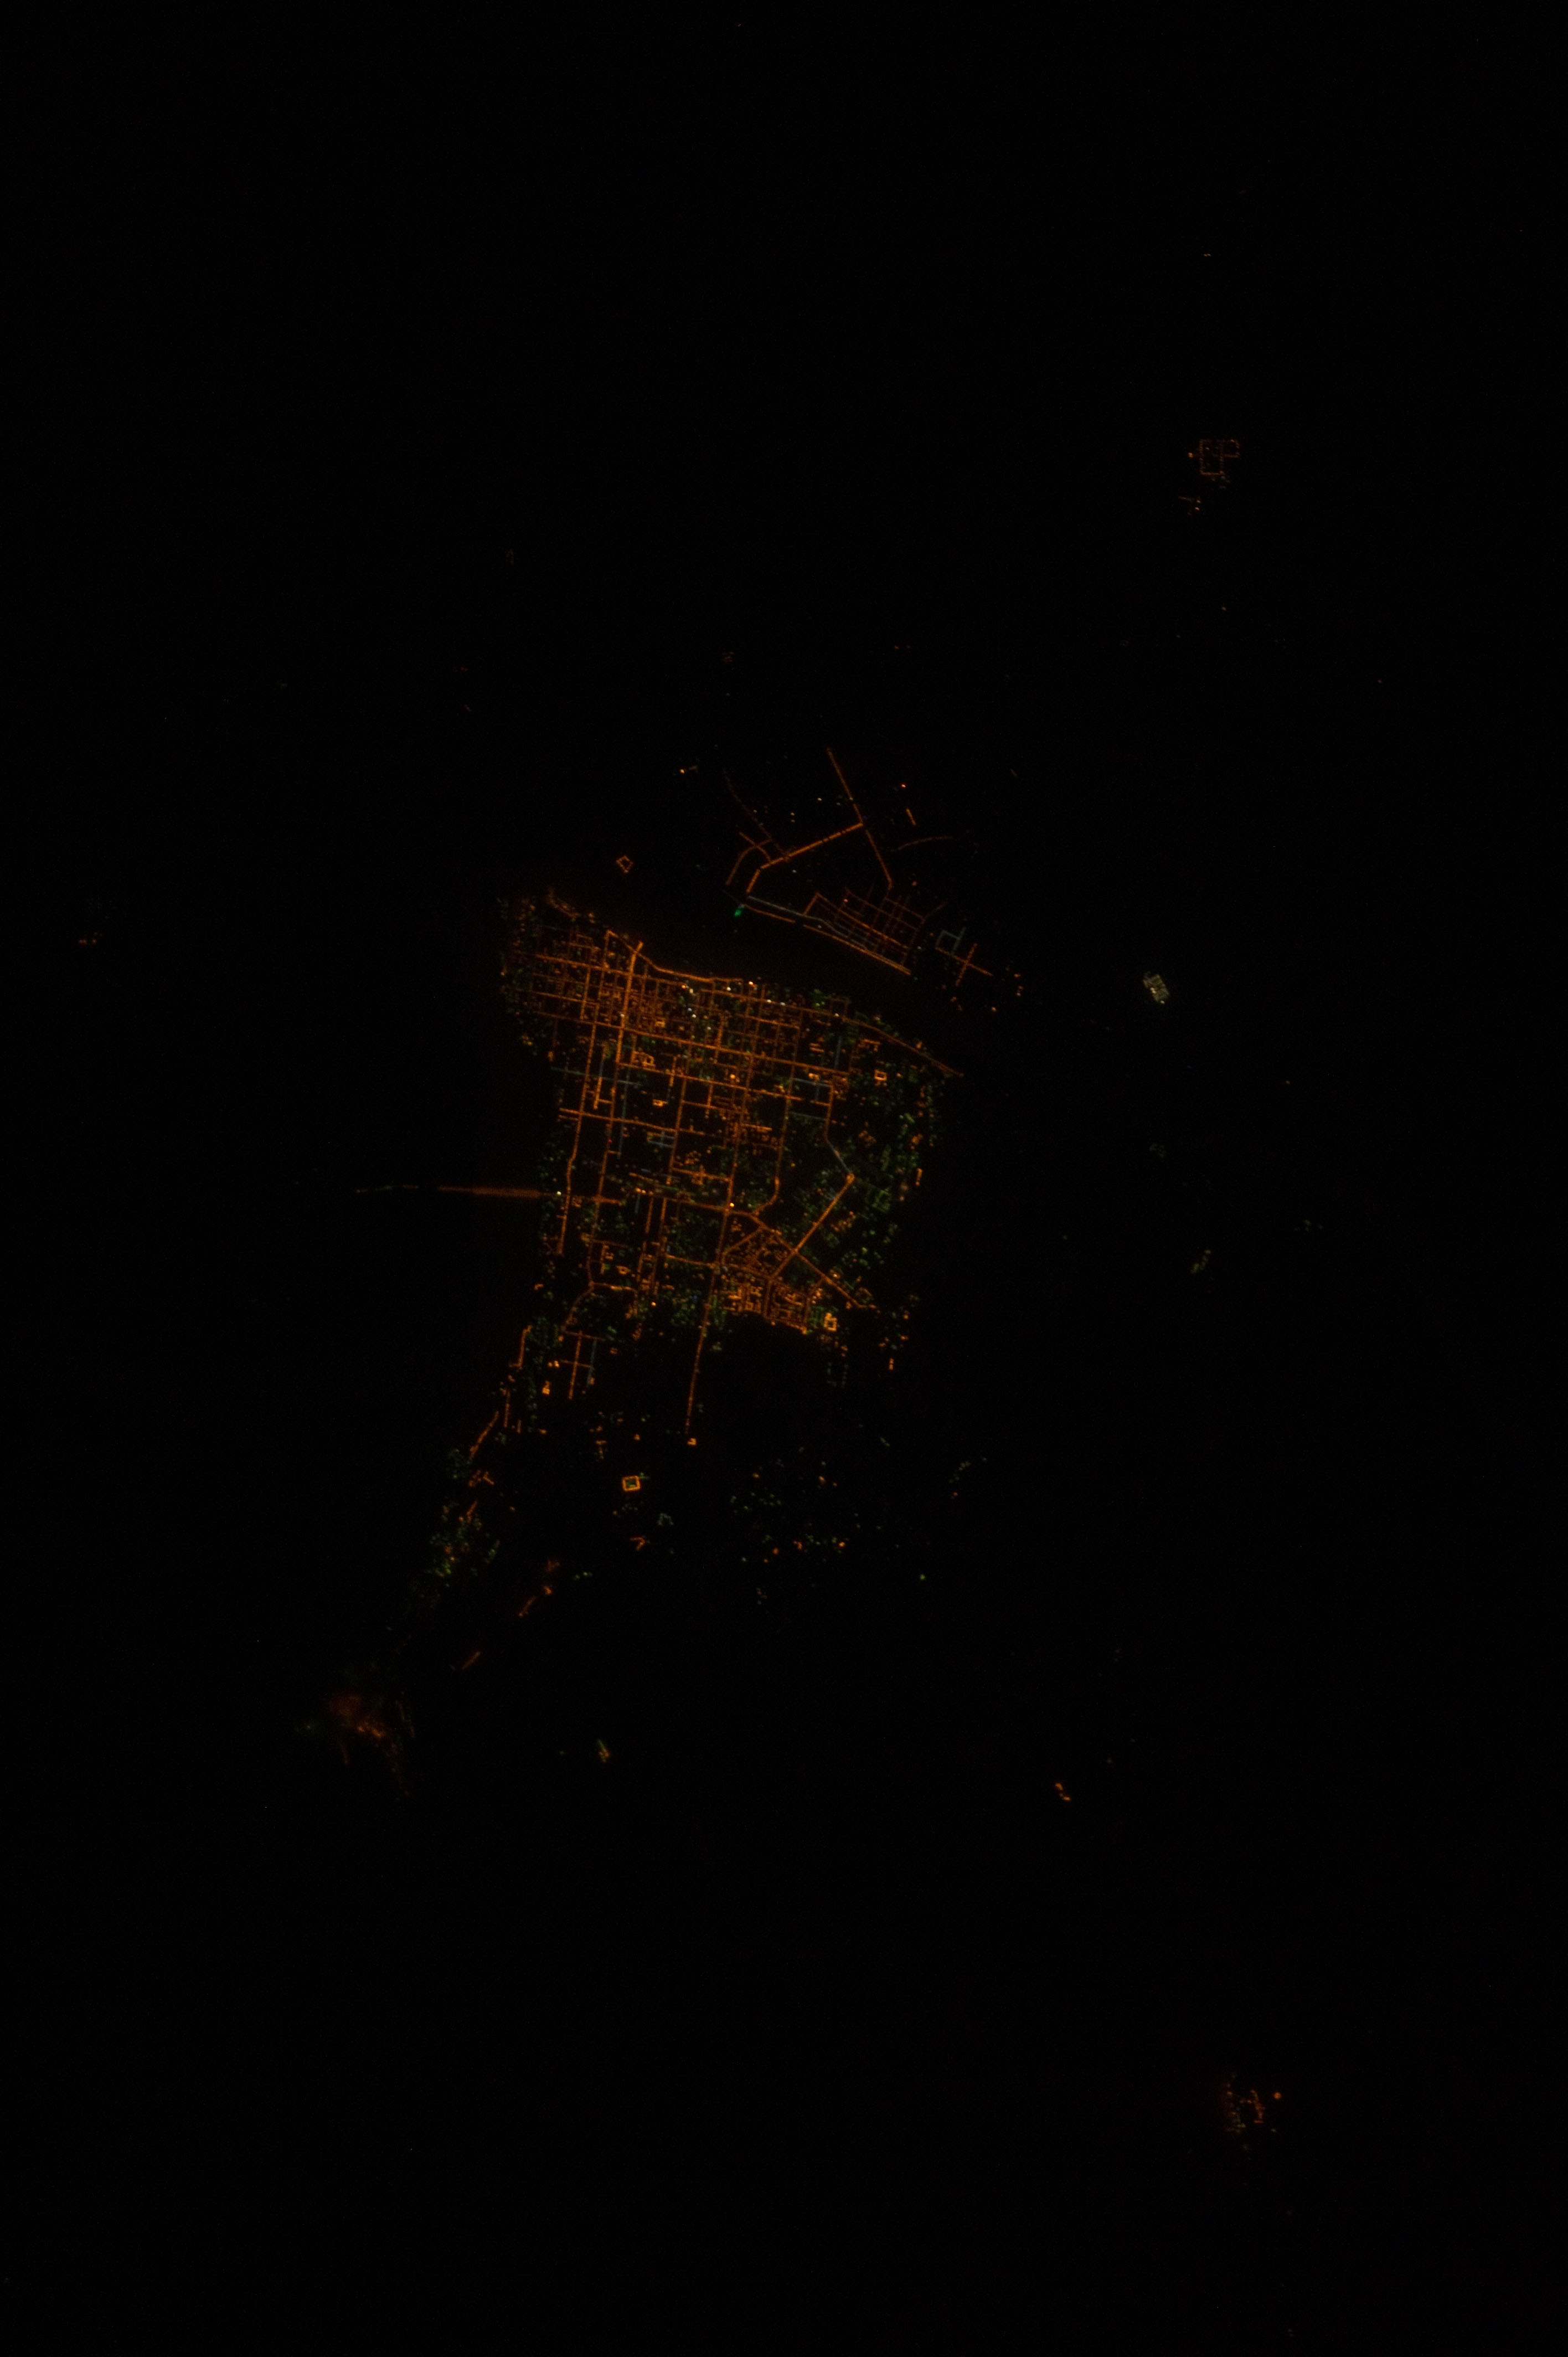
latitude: 50.3
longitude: 127.5
